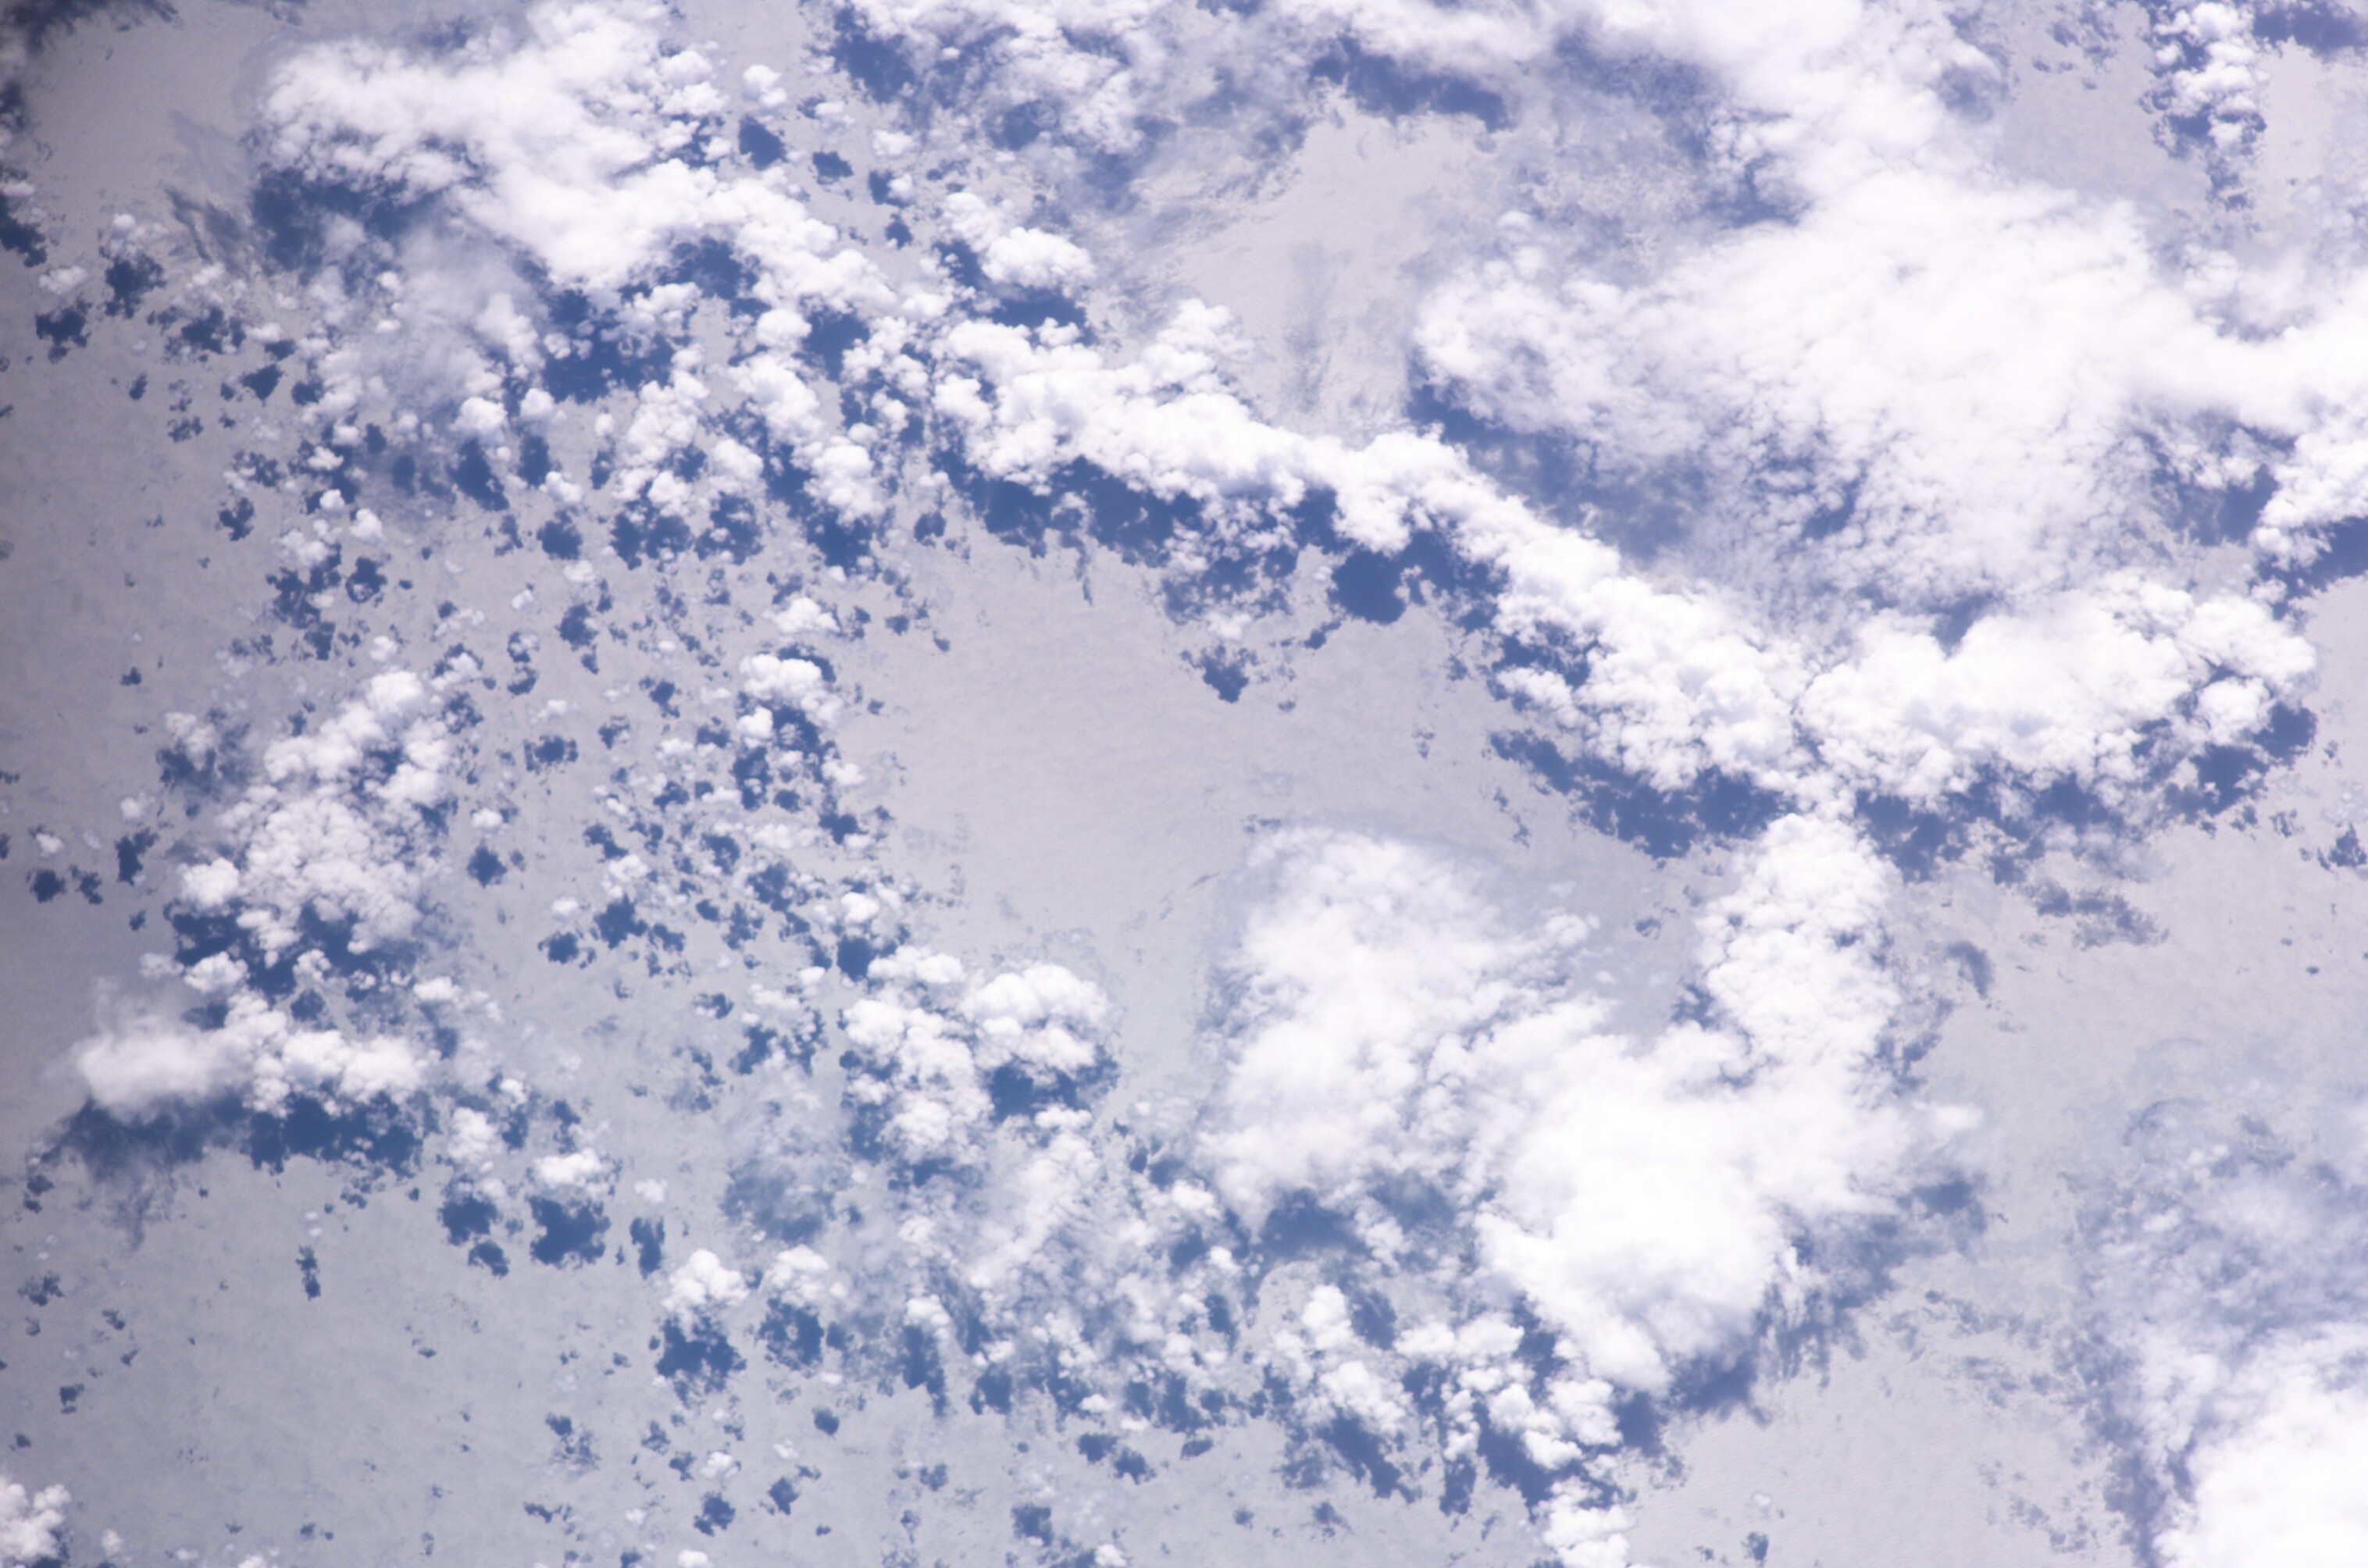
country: ARGENTINA
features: SEA SURFACE, GLINT, LOW CLOUDS
